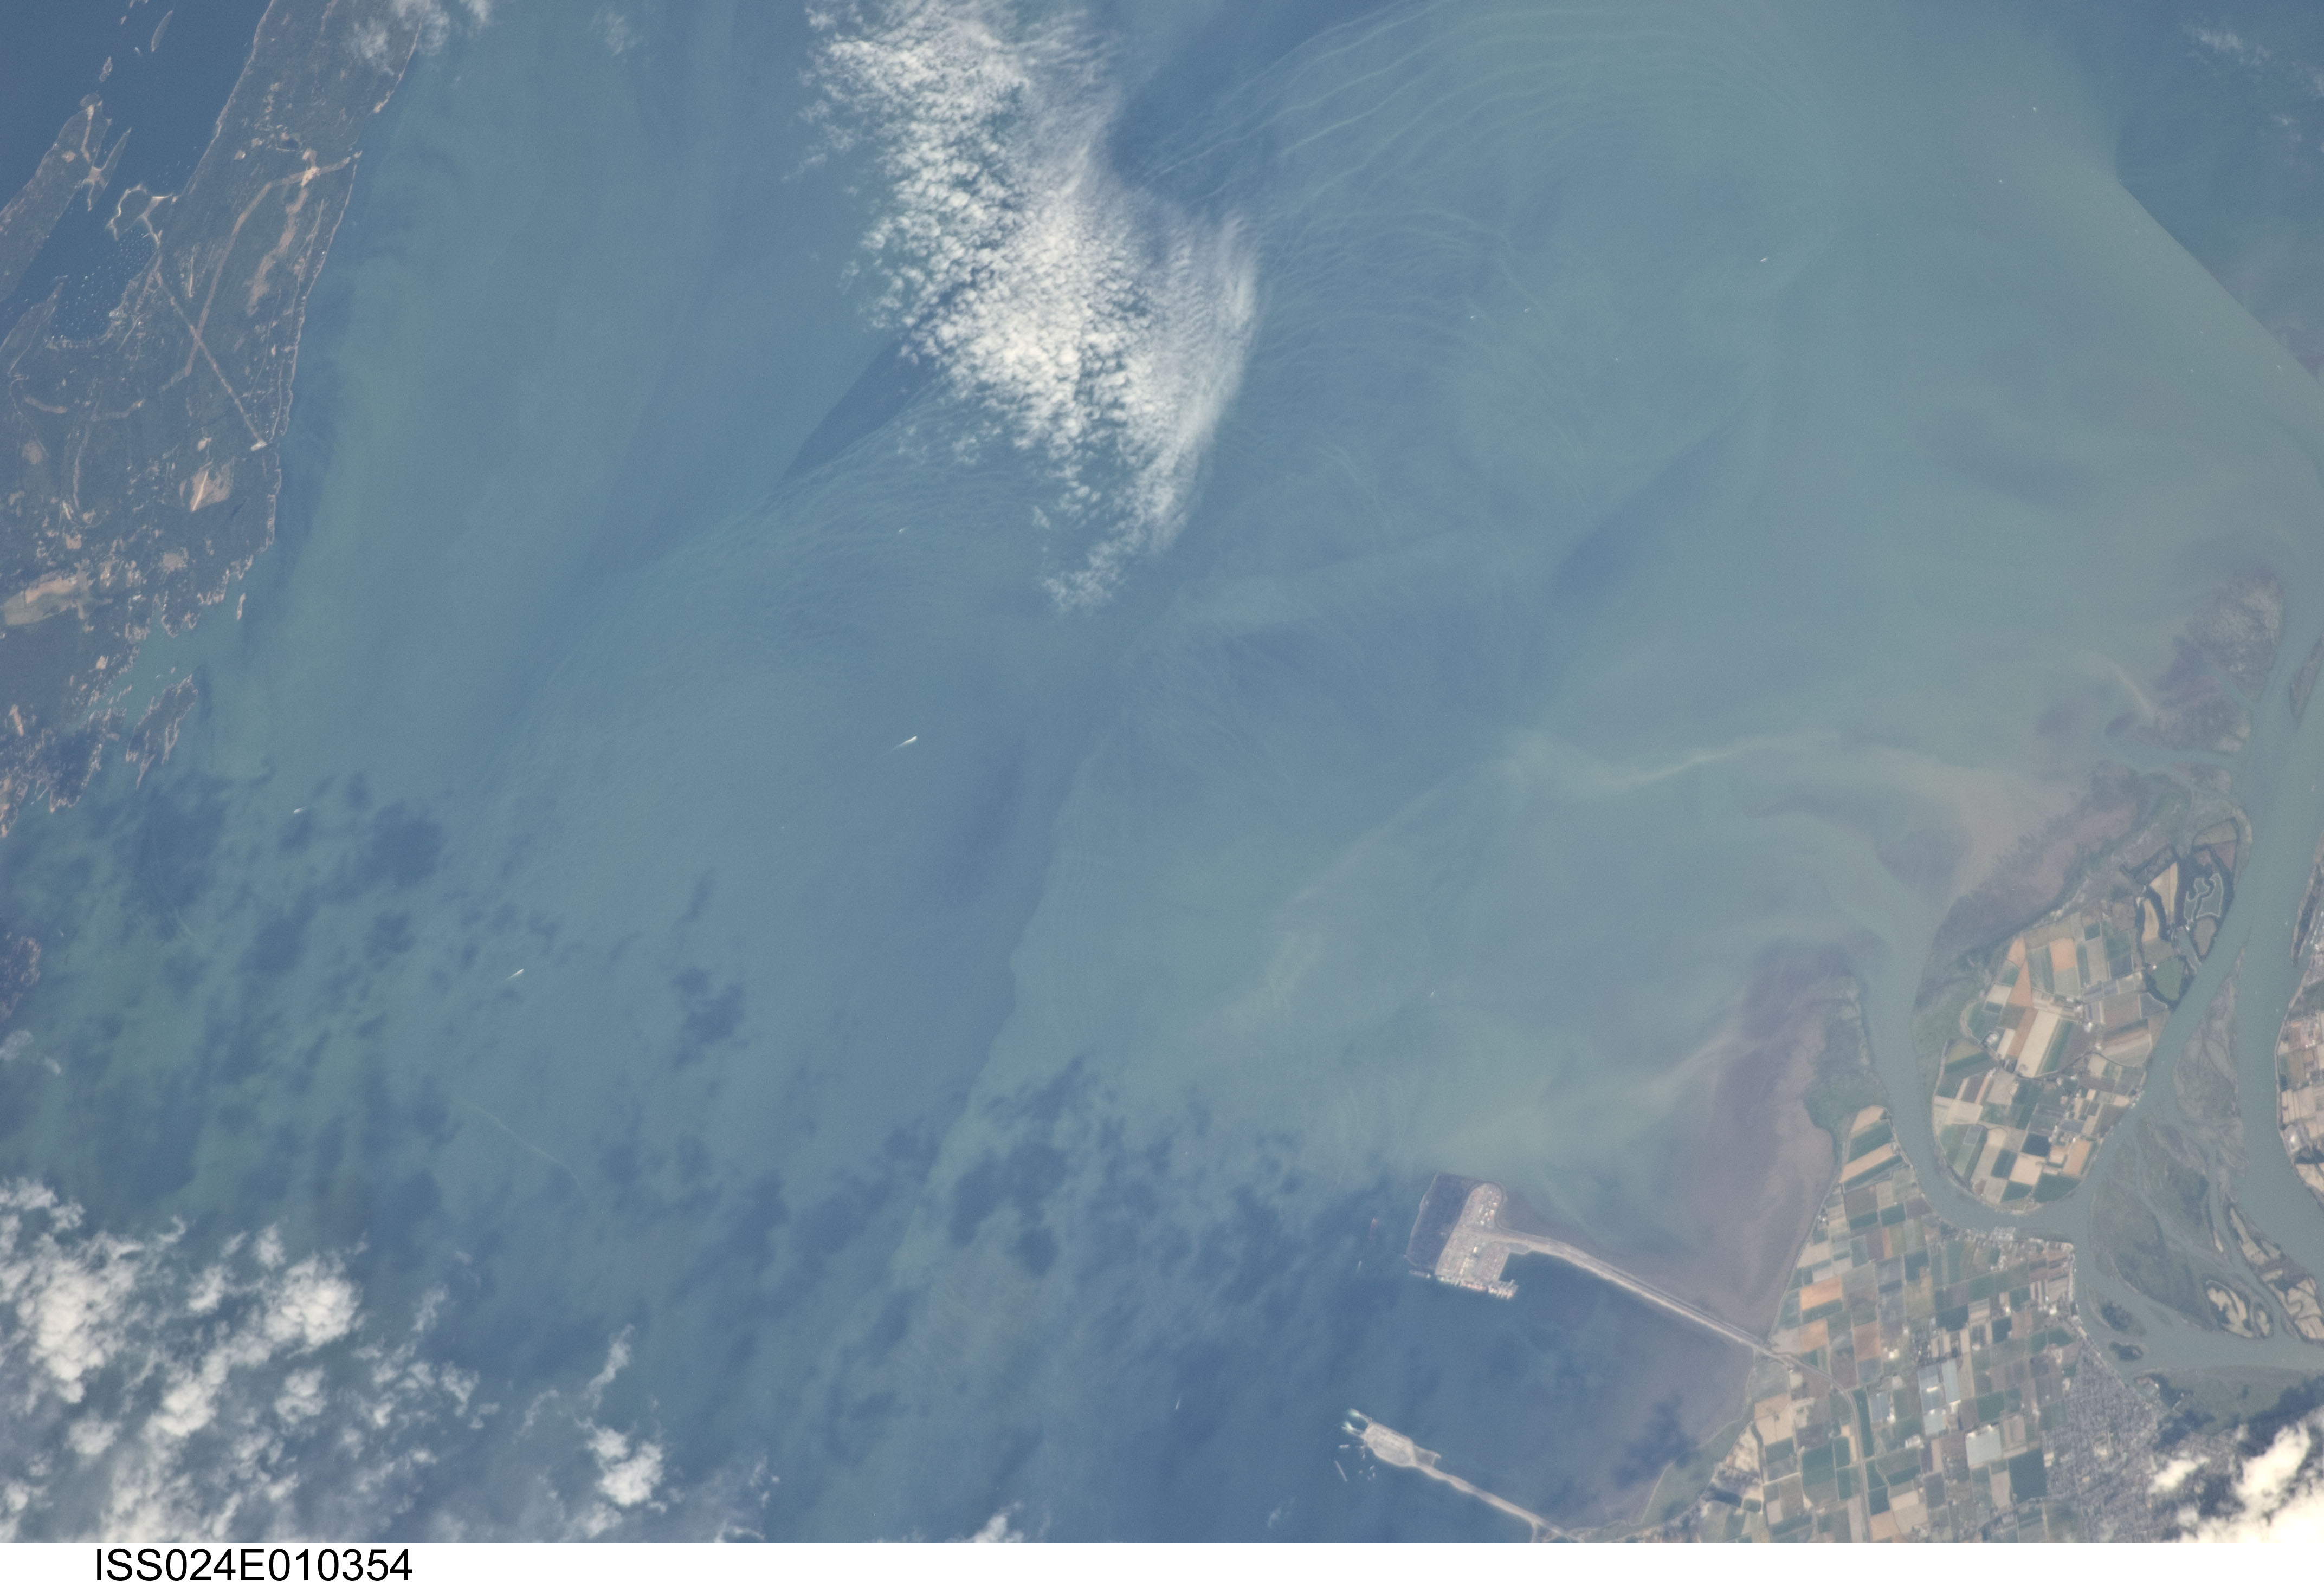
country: CANADA-BC
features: GALIANO I., FRASER R. DELTA, SED., AGR.
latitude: 49.0
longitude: -123.2
